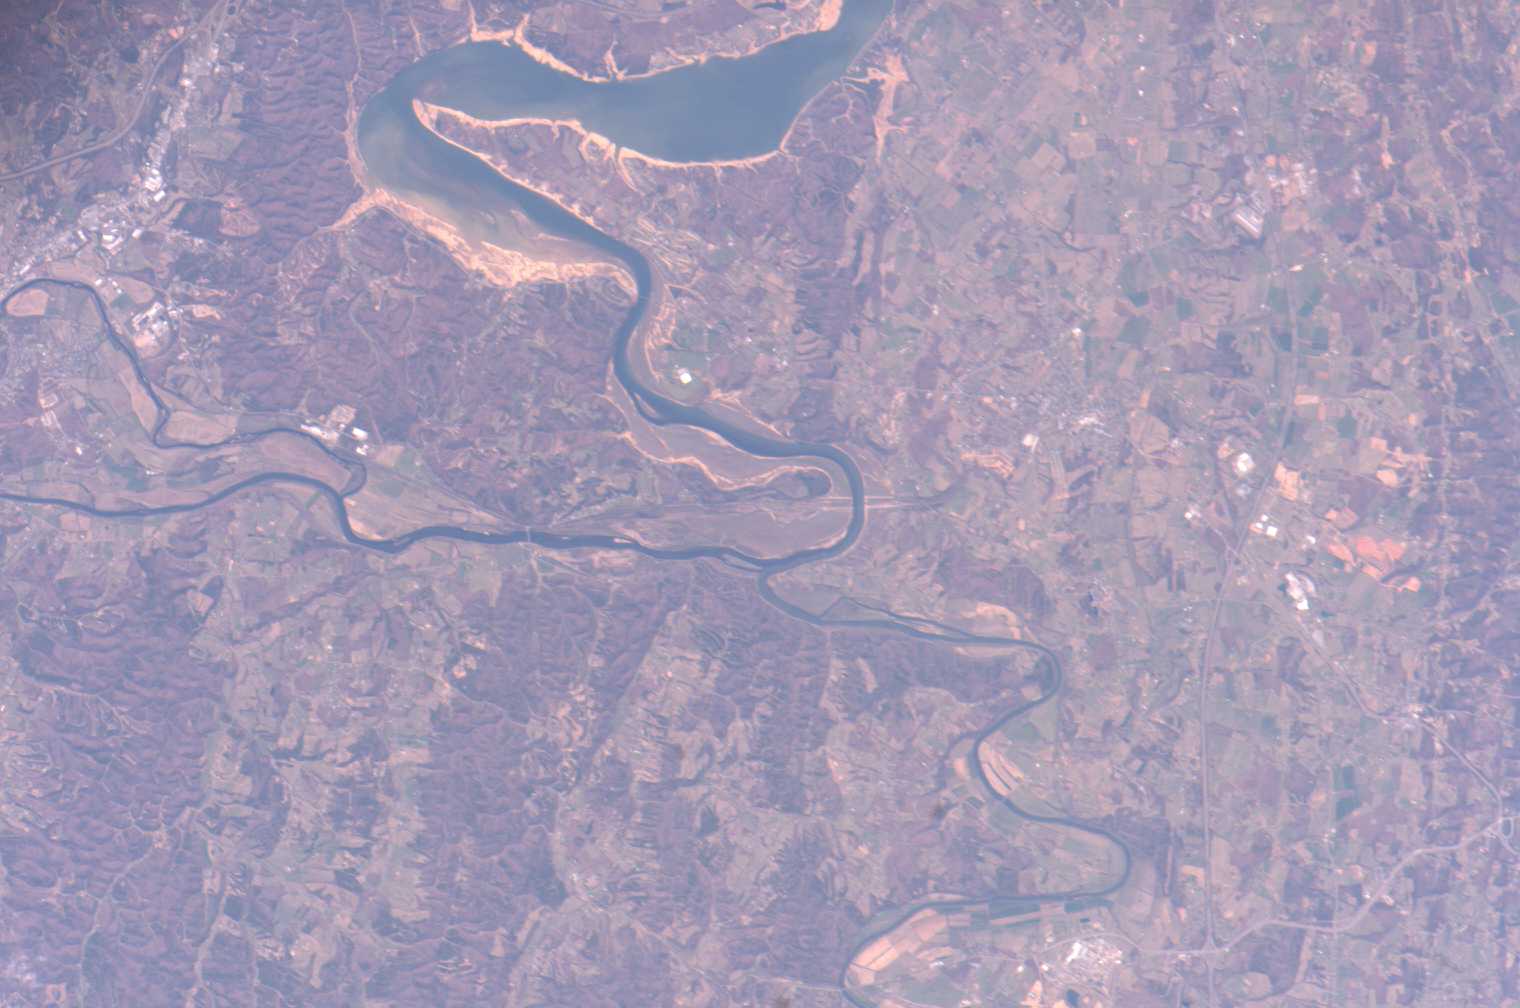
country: USA-TENNESSEE
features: FRENCH BROAD RIVER, NEWPORT
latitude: 36.1
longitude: -83.2
